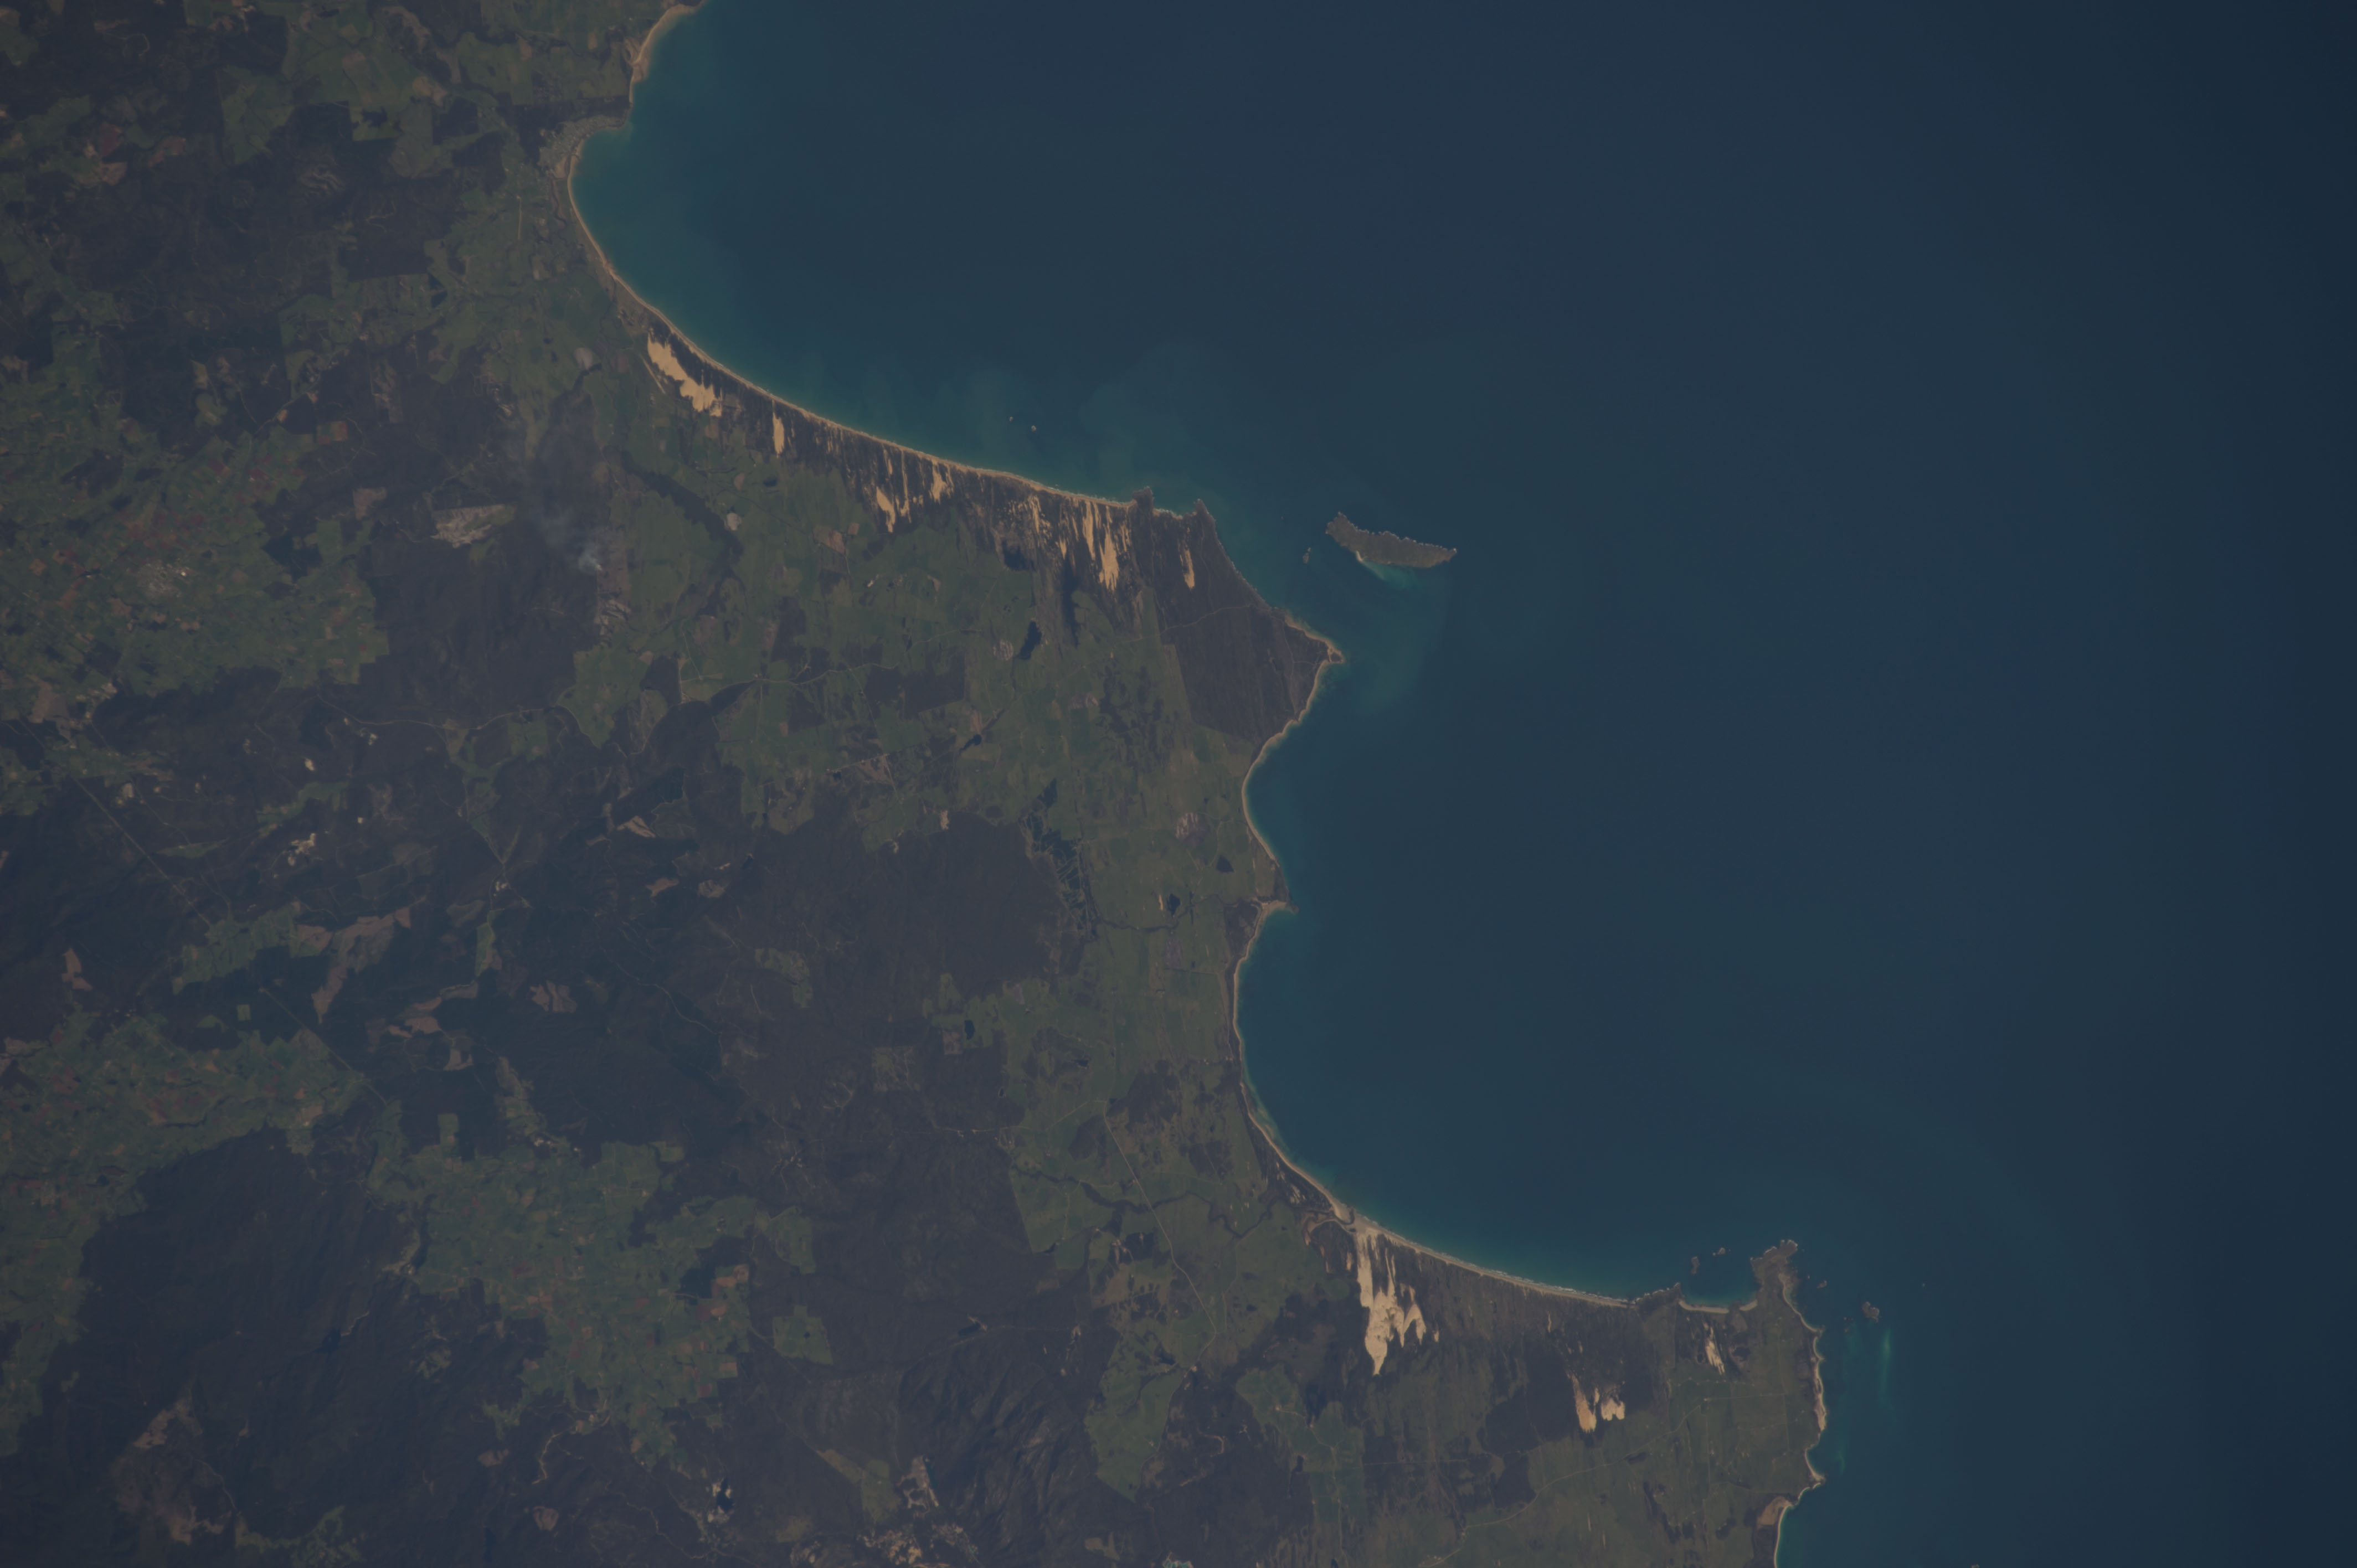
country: AUSTRALIA-T
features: TASMANIA, WATERHOUSE I., RINGAROOMA B., BRIDPORT, ANDERSON B.
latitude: -40.8
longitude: 147.8
